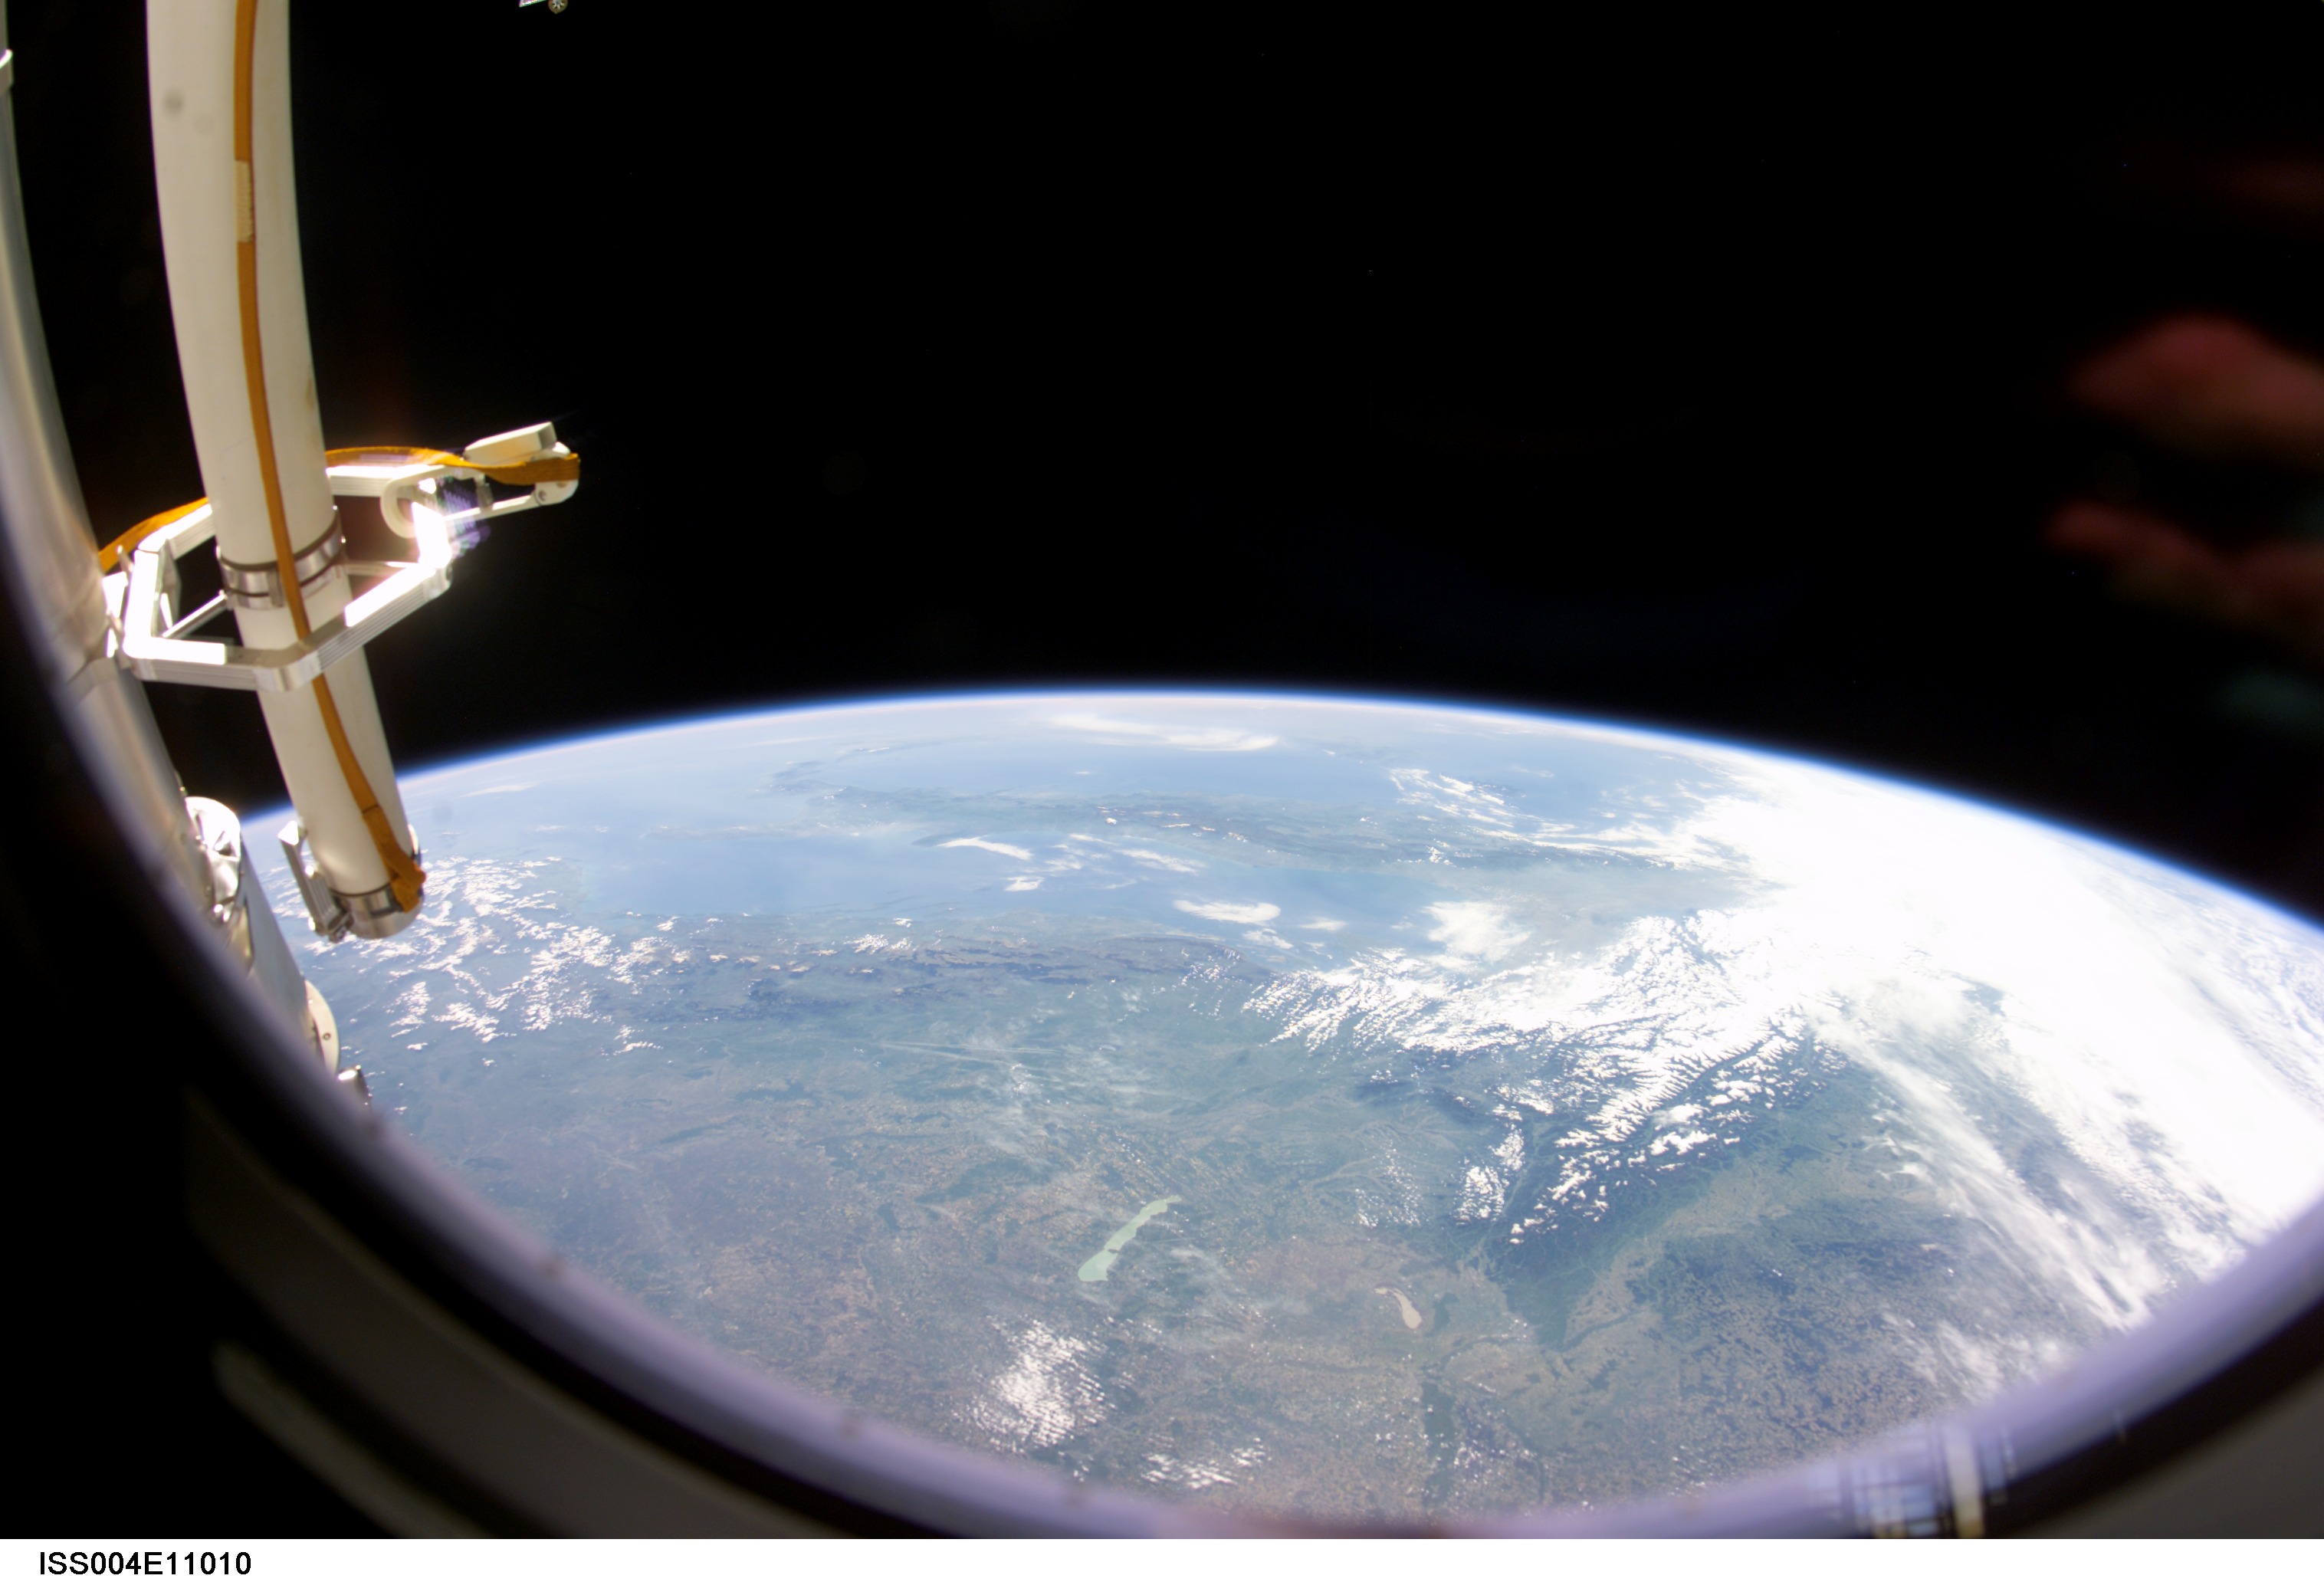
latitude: 43.5
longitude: 13.0
